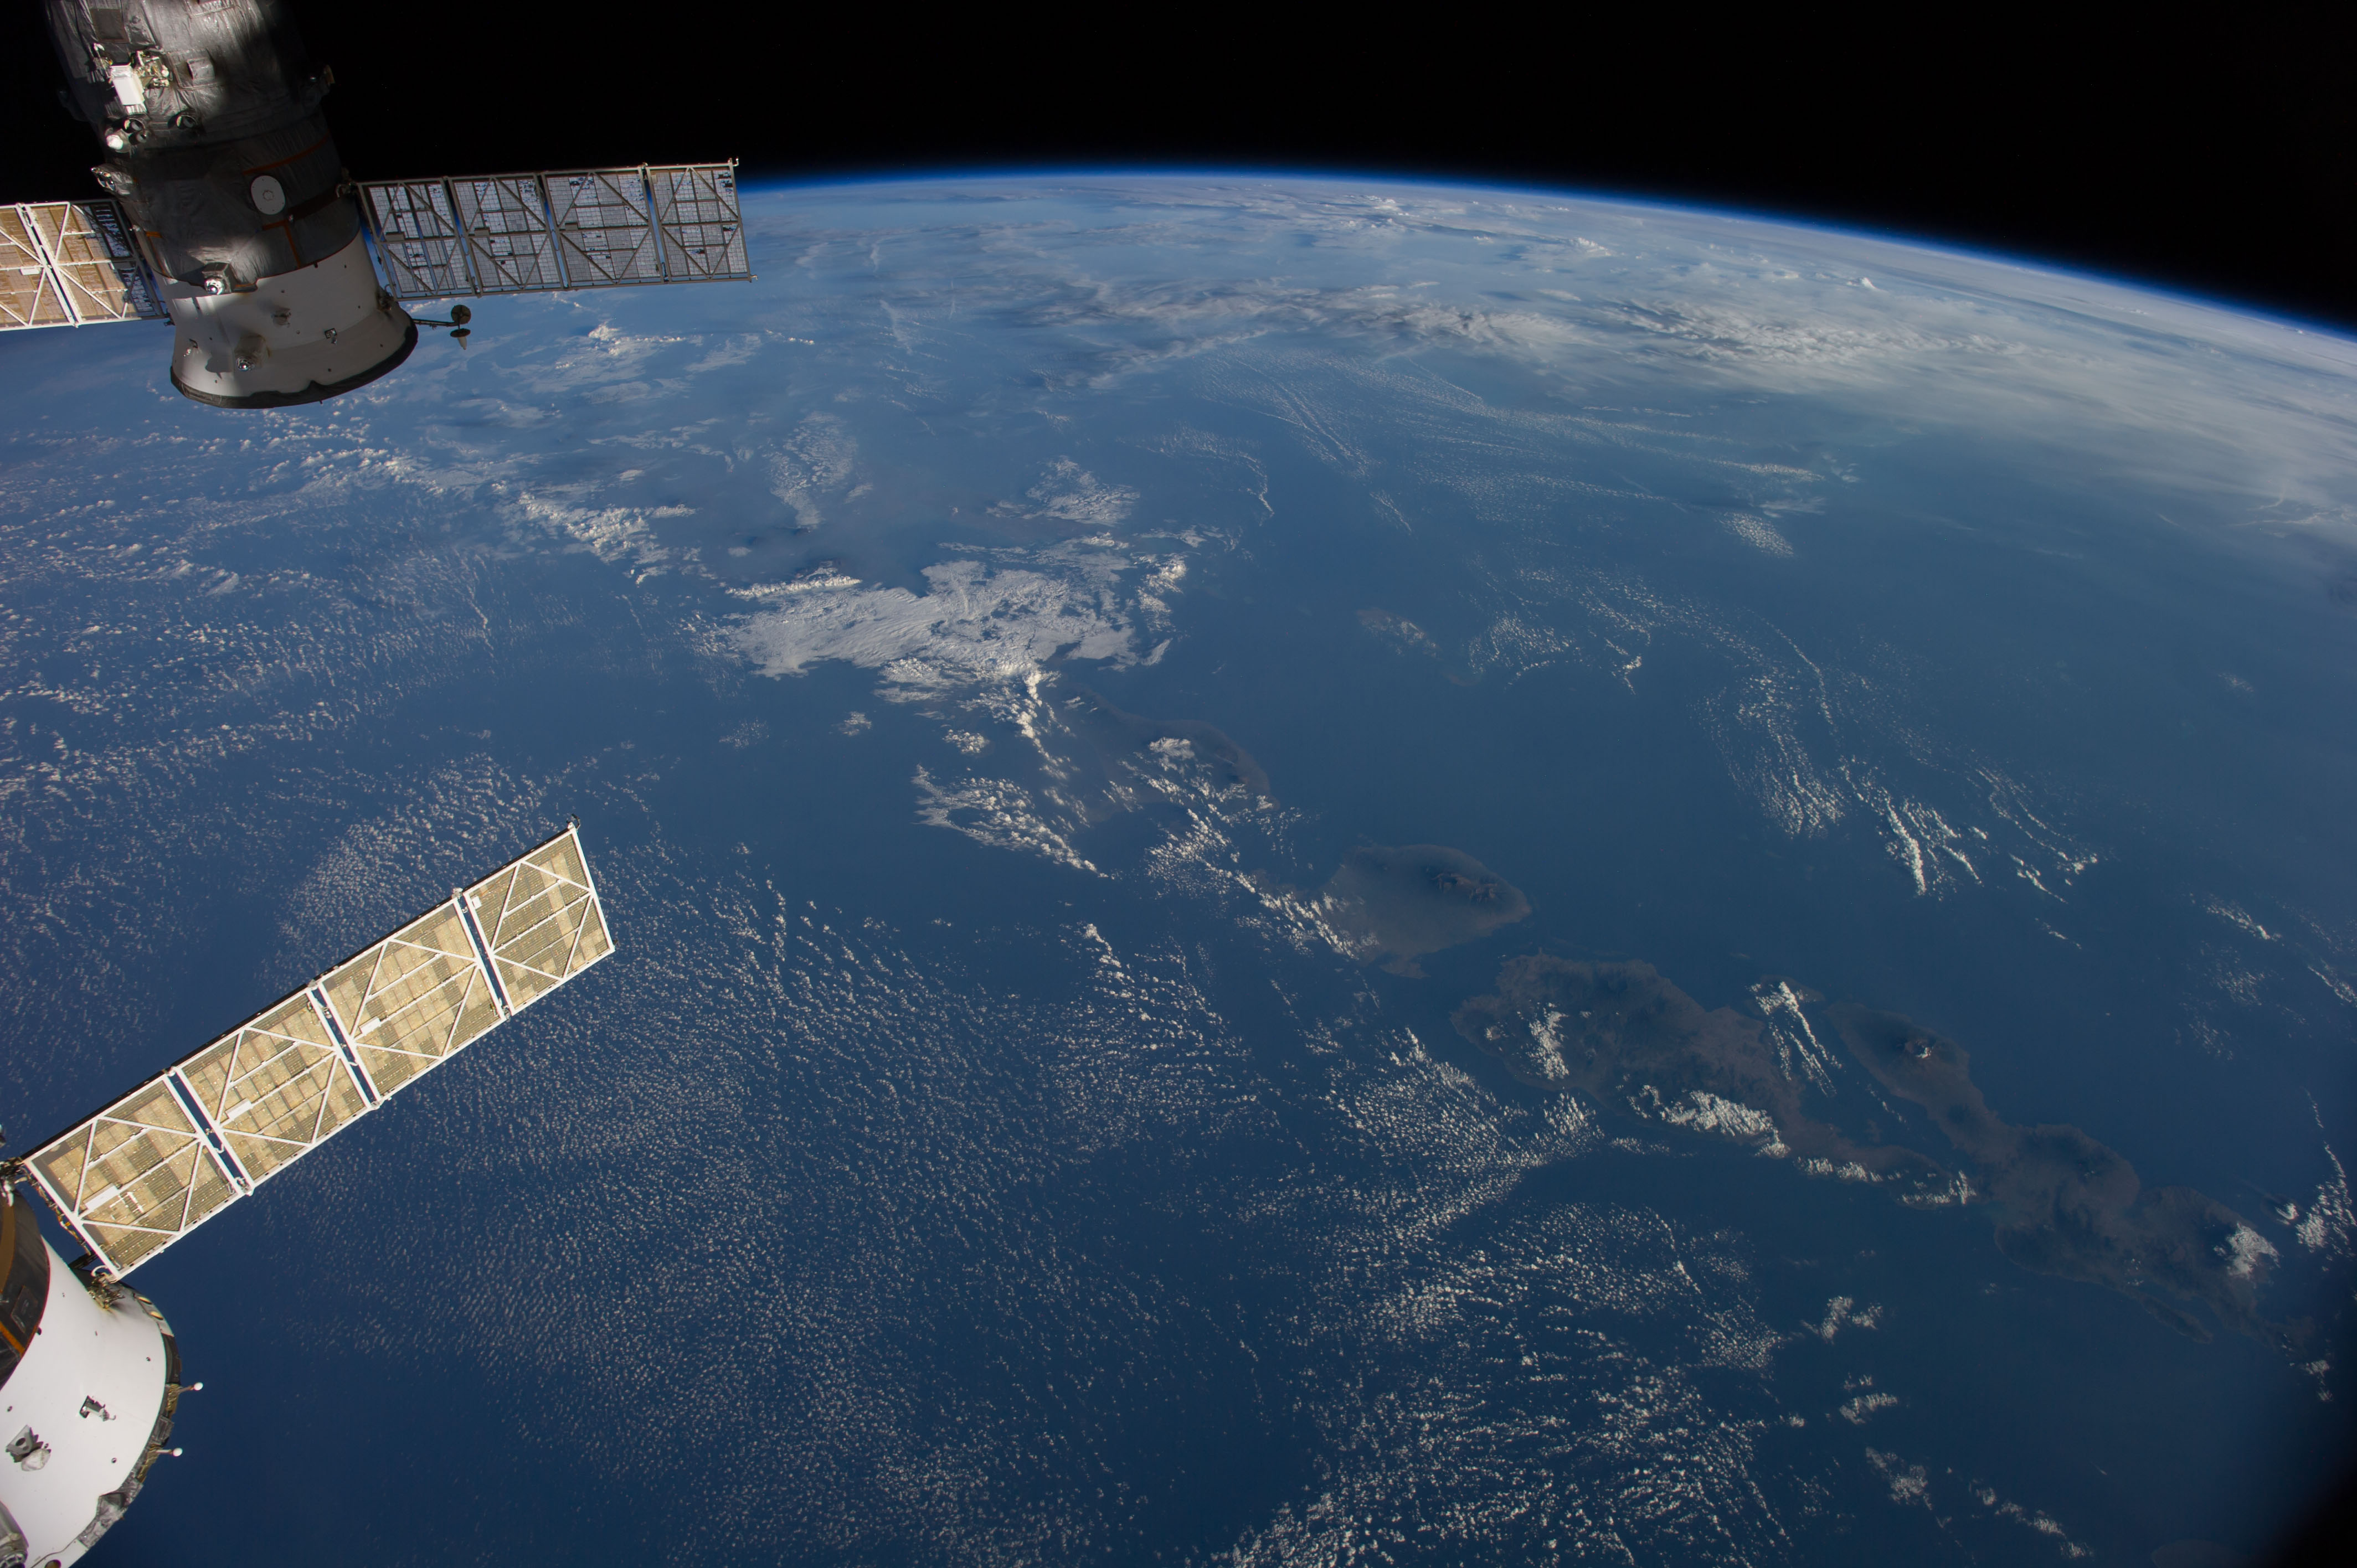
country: INDONESIA
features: BALI, W. NUSA TENGGARA, BALI S., JAVA S., MT. RINJANI, ATMOSPHERIC LIMB
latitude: -9.0
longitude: 115.5
